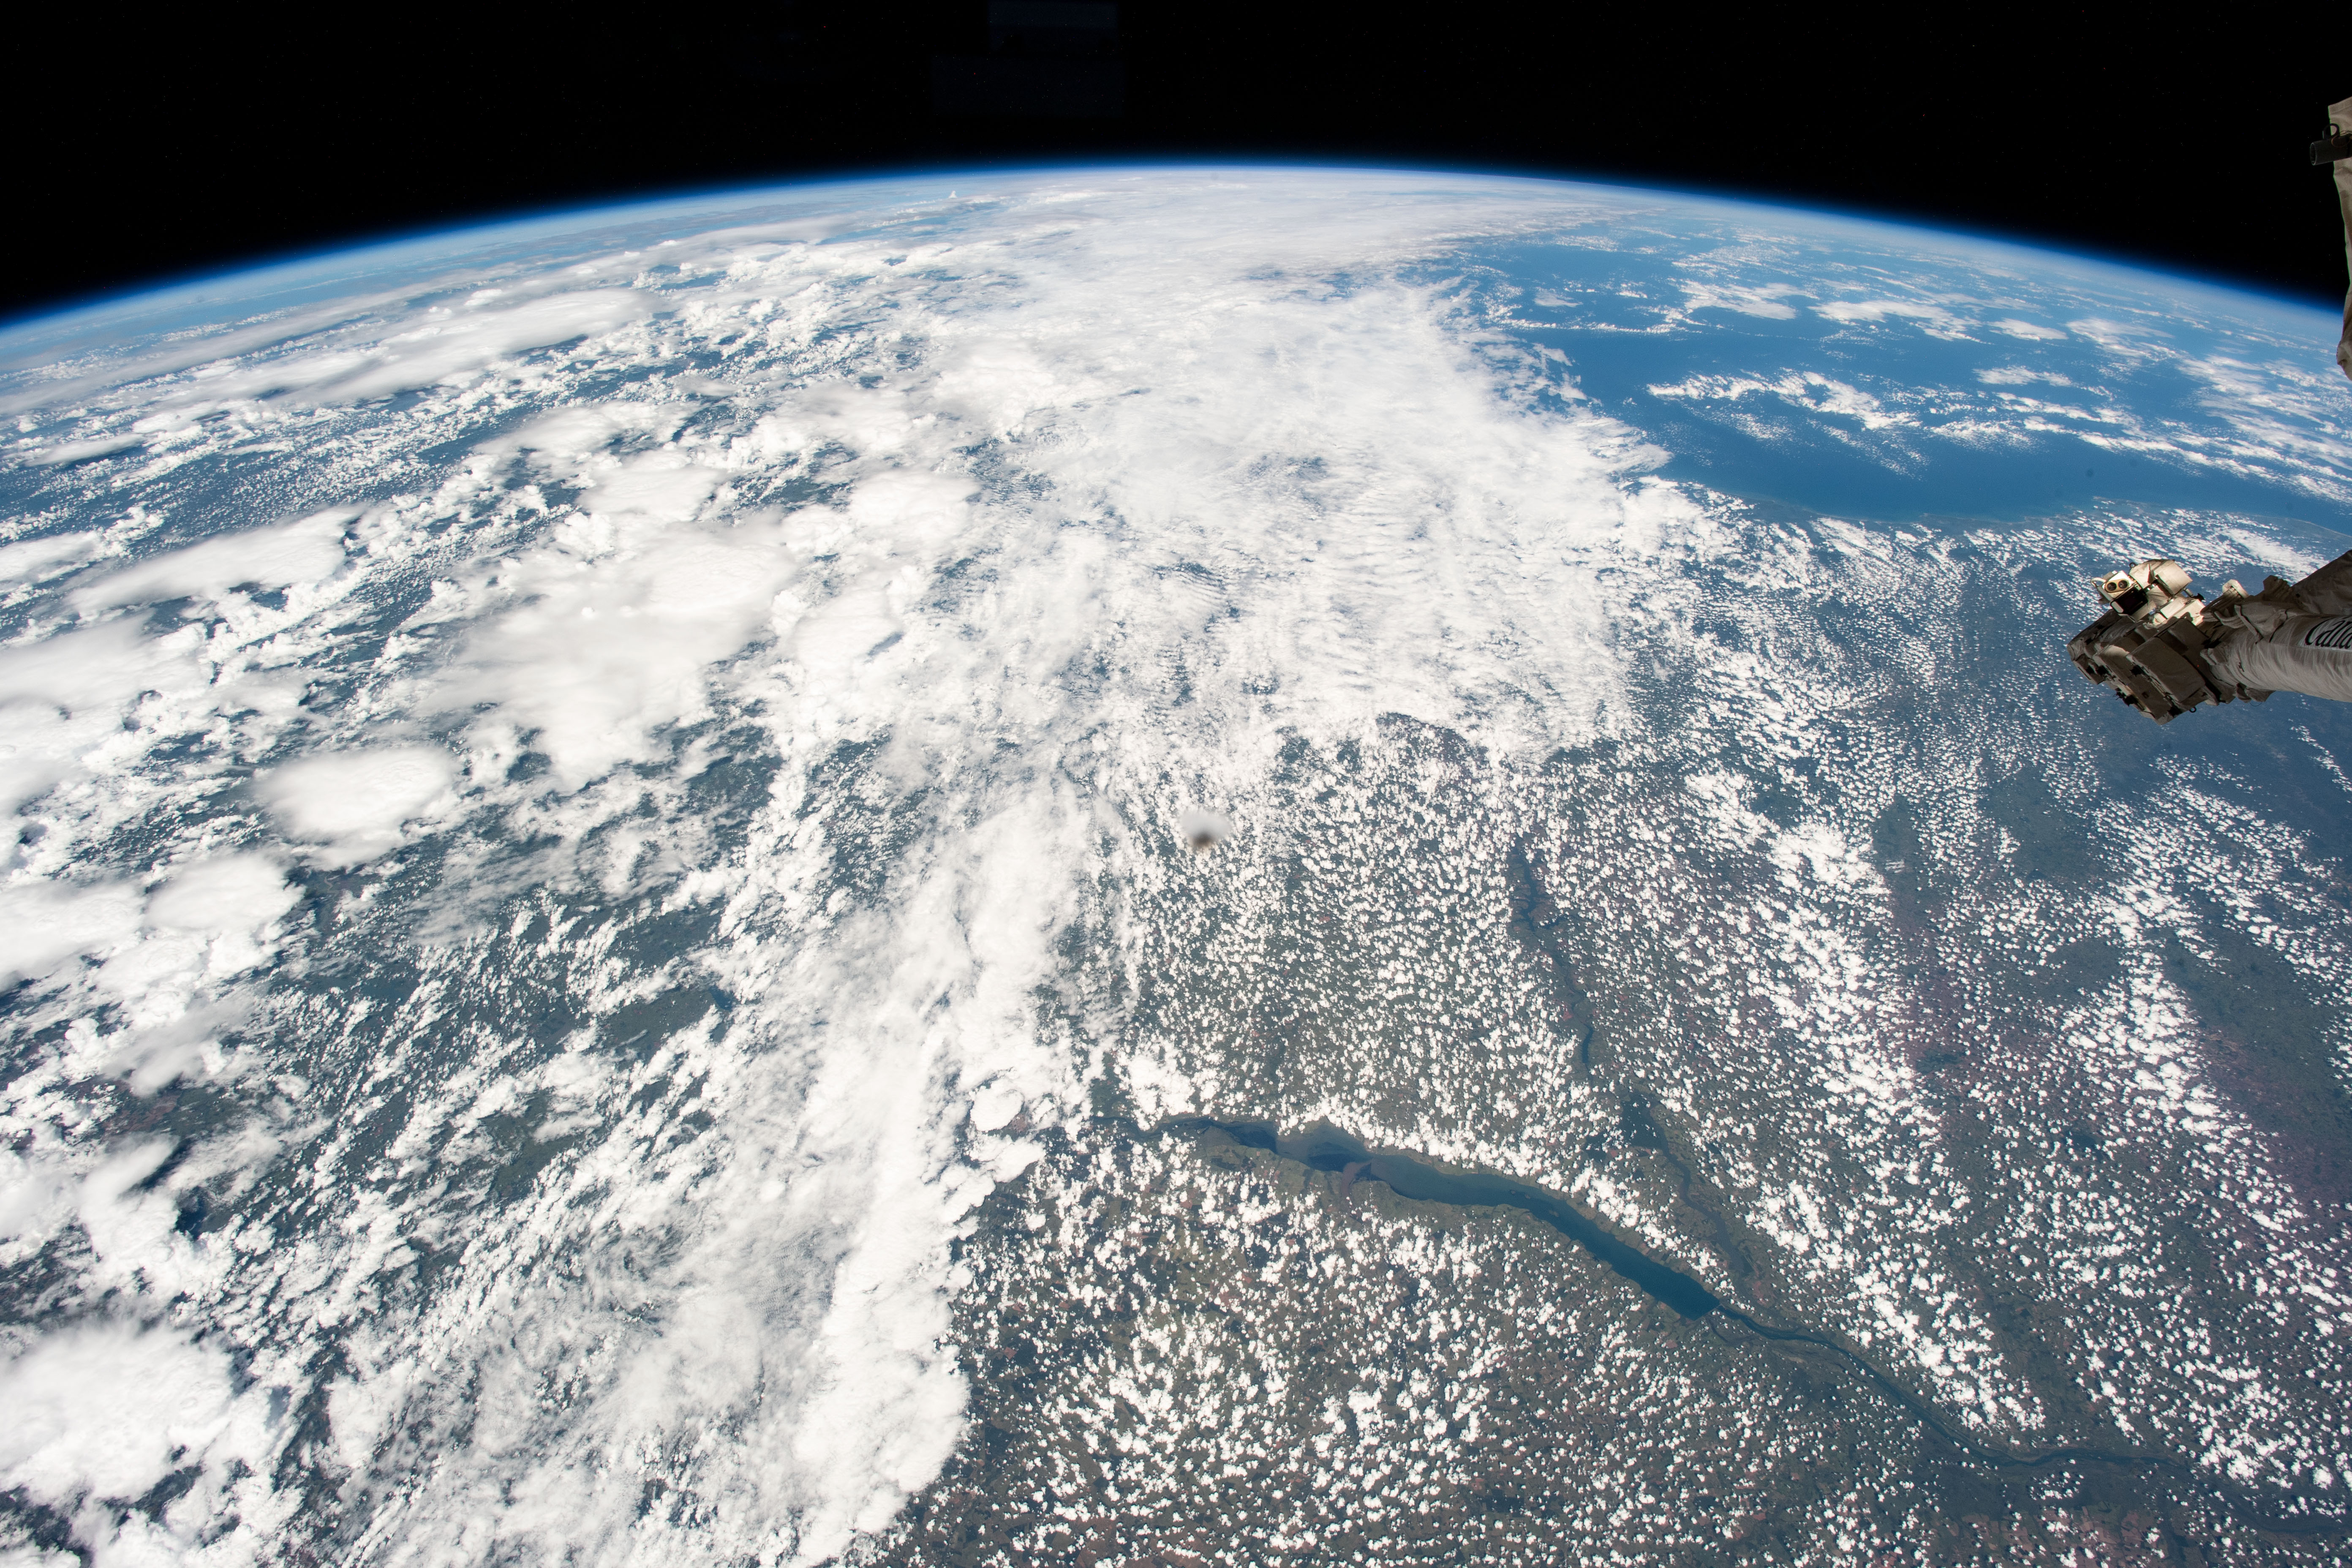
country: BRAZIL
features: PARANA RIVER, BRAZILIAN HIGHLANDS, ATLANTIC OCEAN, PARANAPANEMA RIVER
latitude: -22.0
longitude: -49.5
